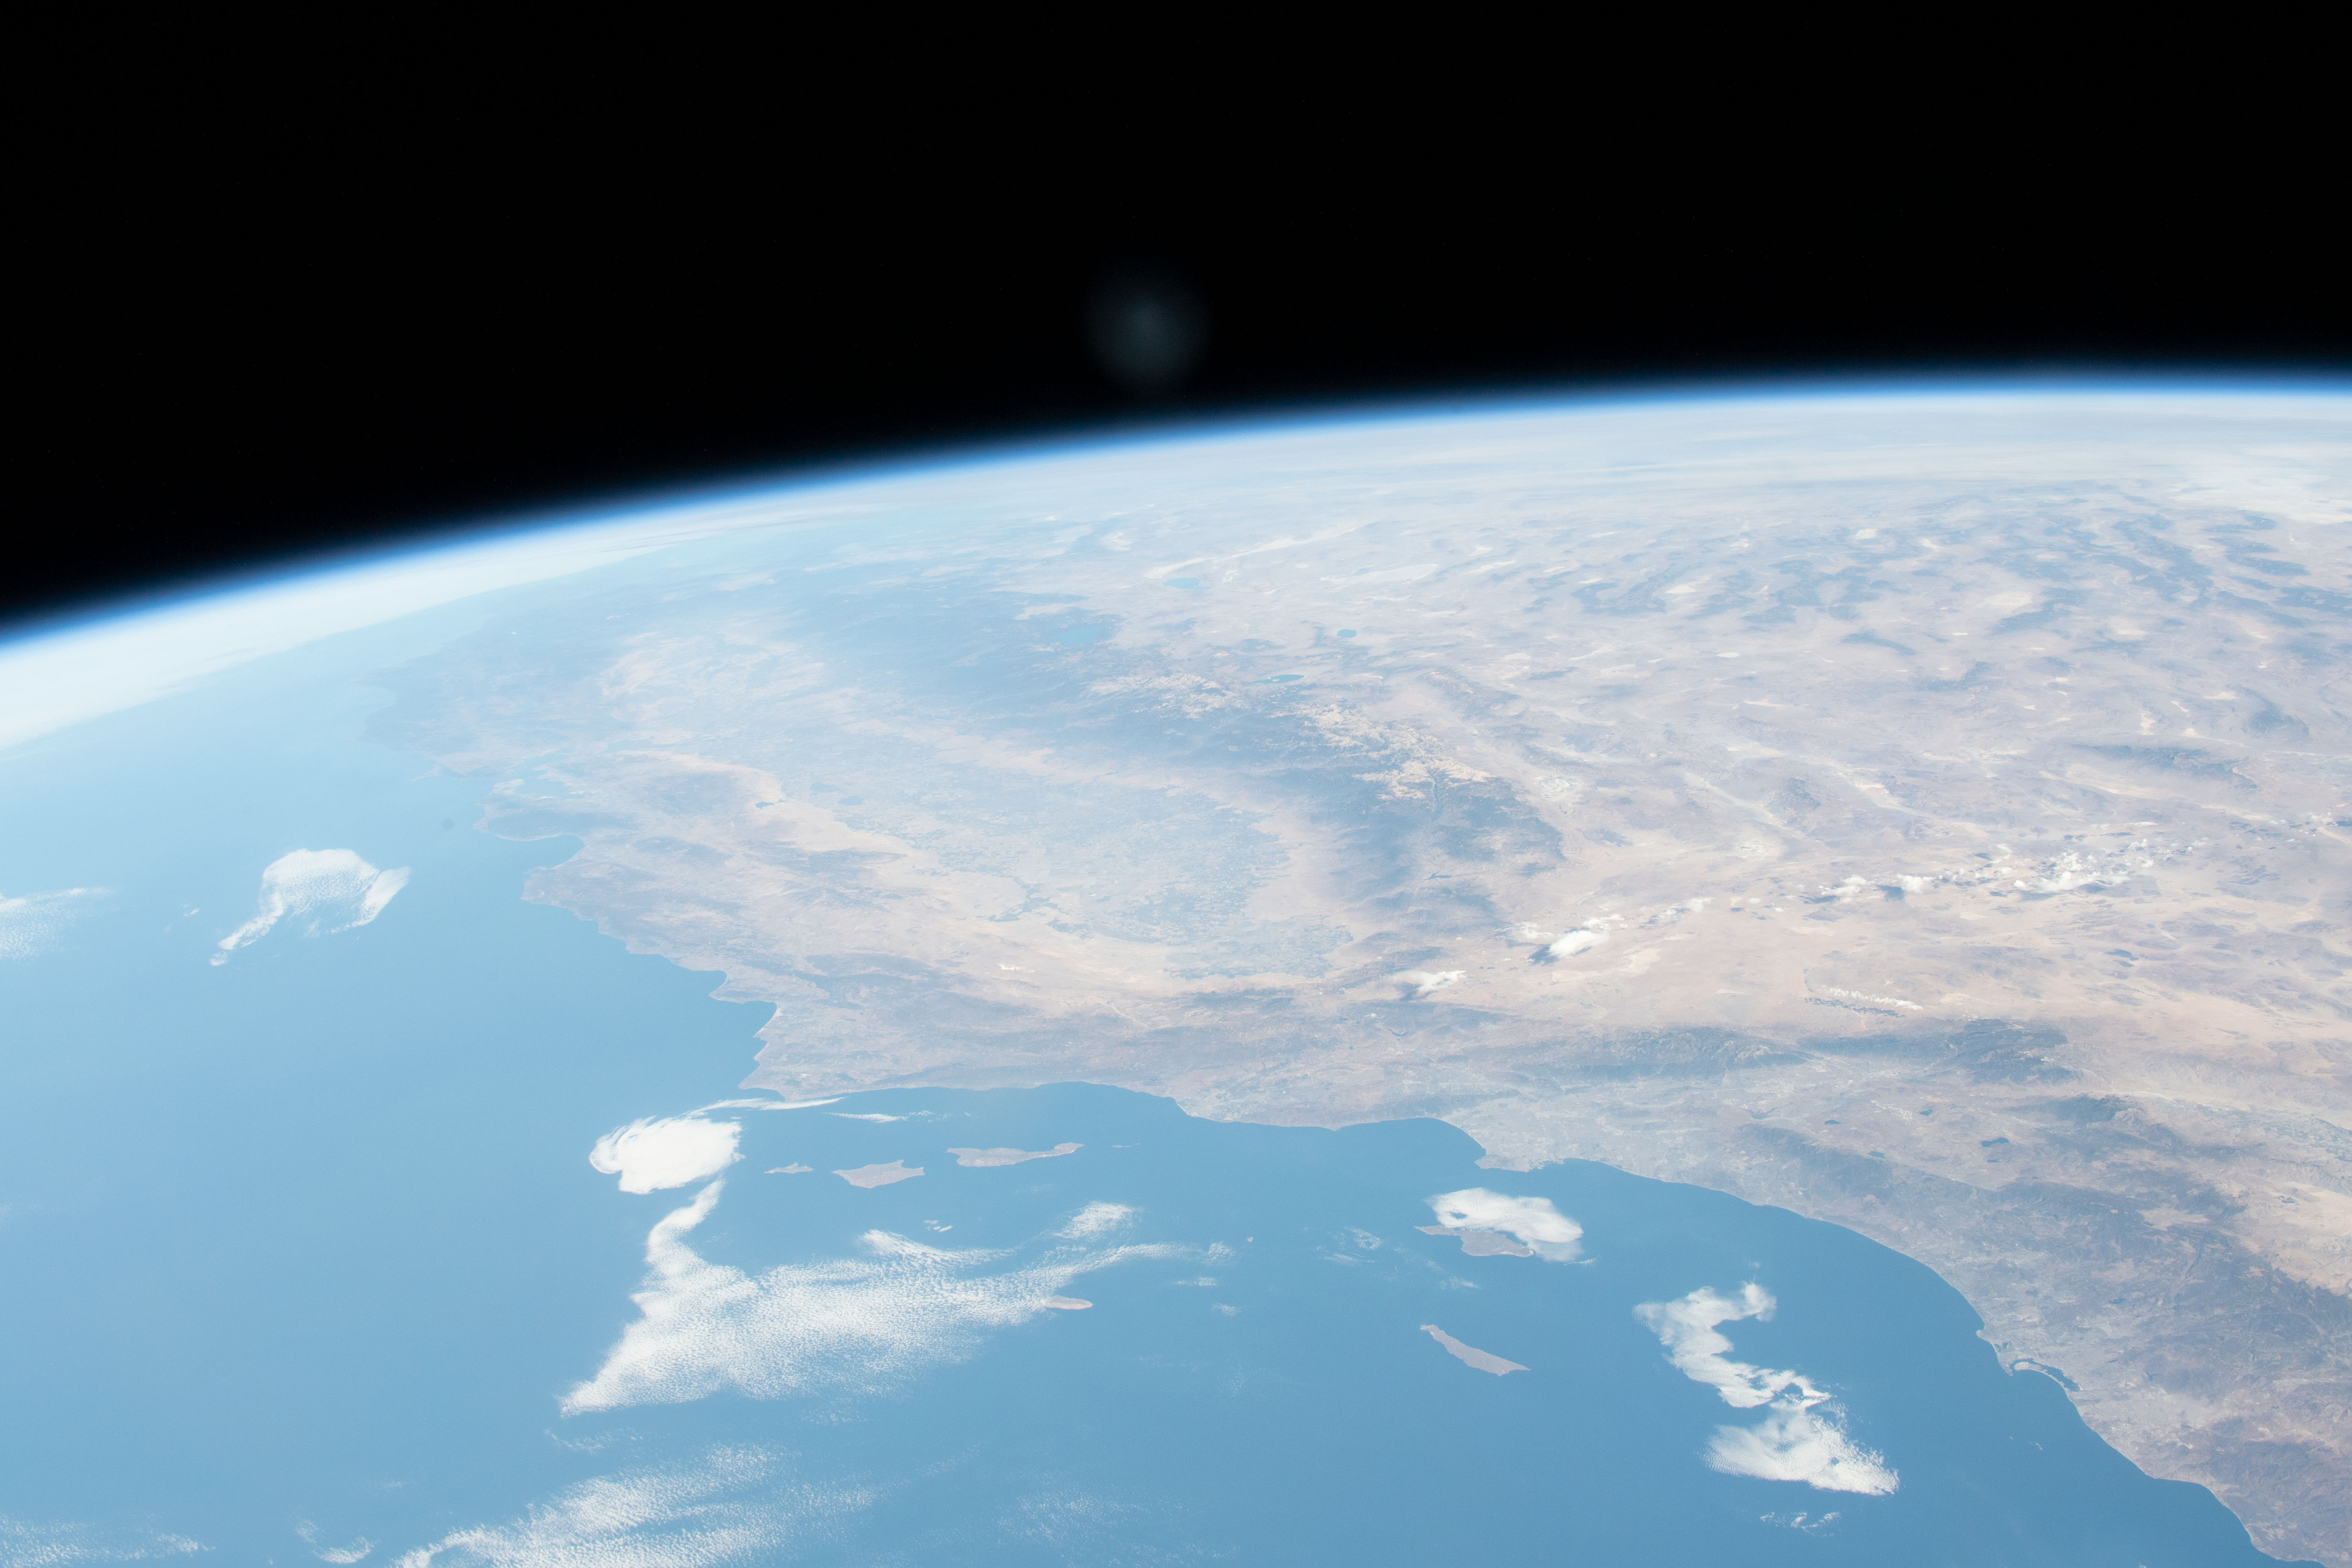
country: USA-CALIFORNIA
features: CALIFORNIA, SIERRA NEVADA
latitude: 36.5
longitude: -118.5
